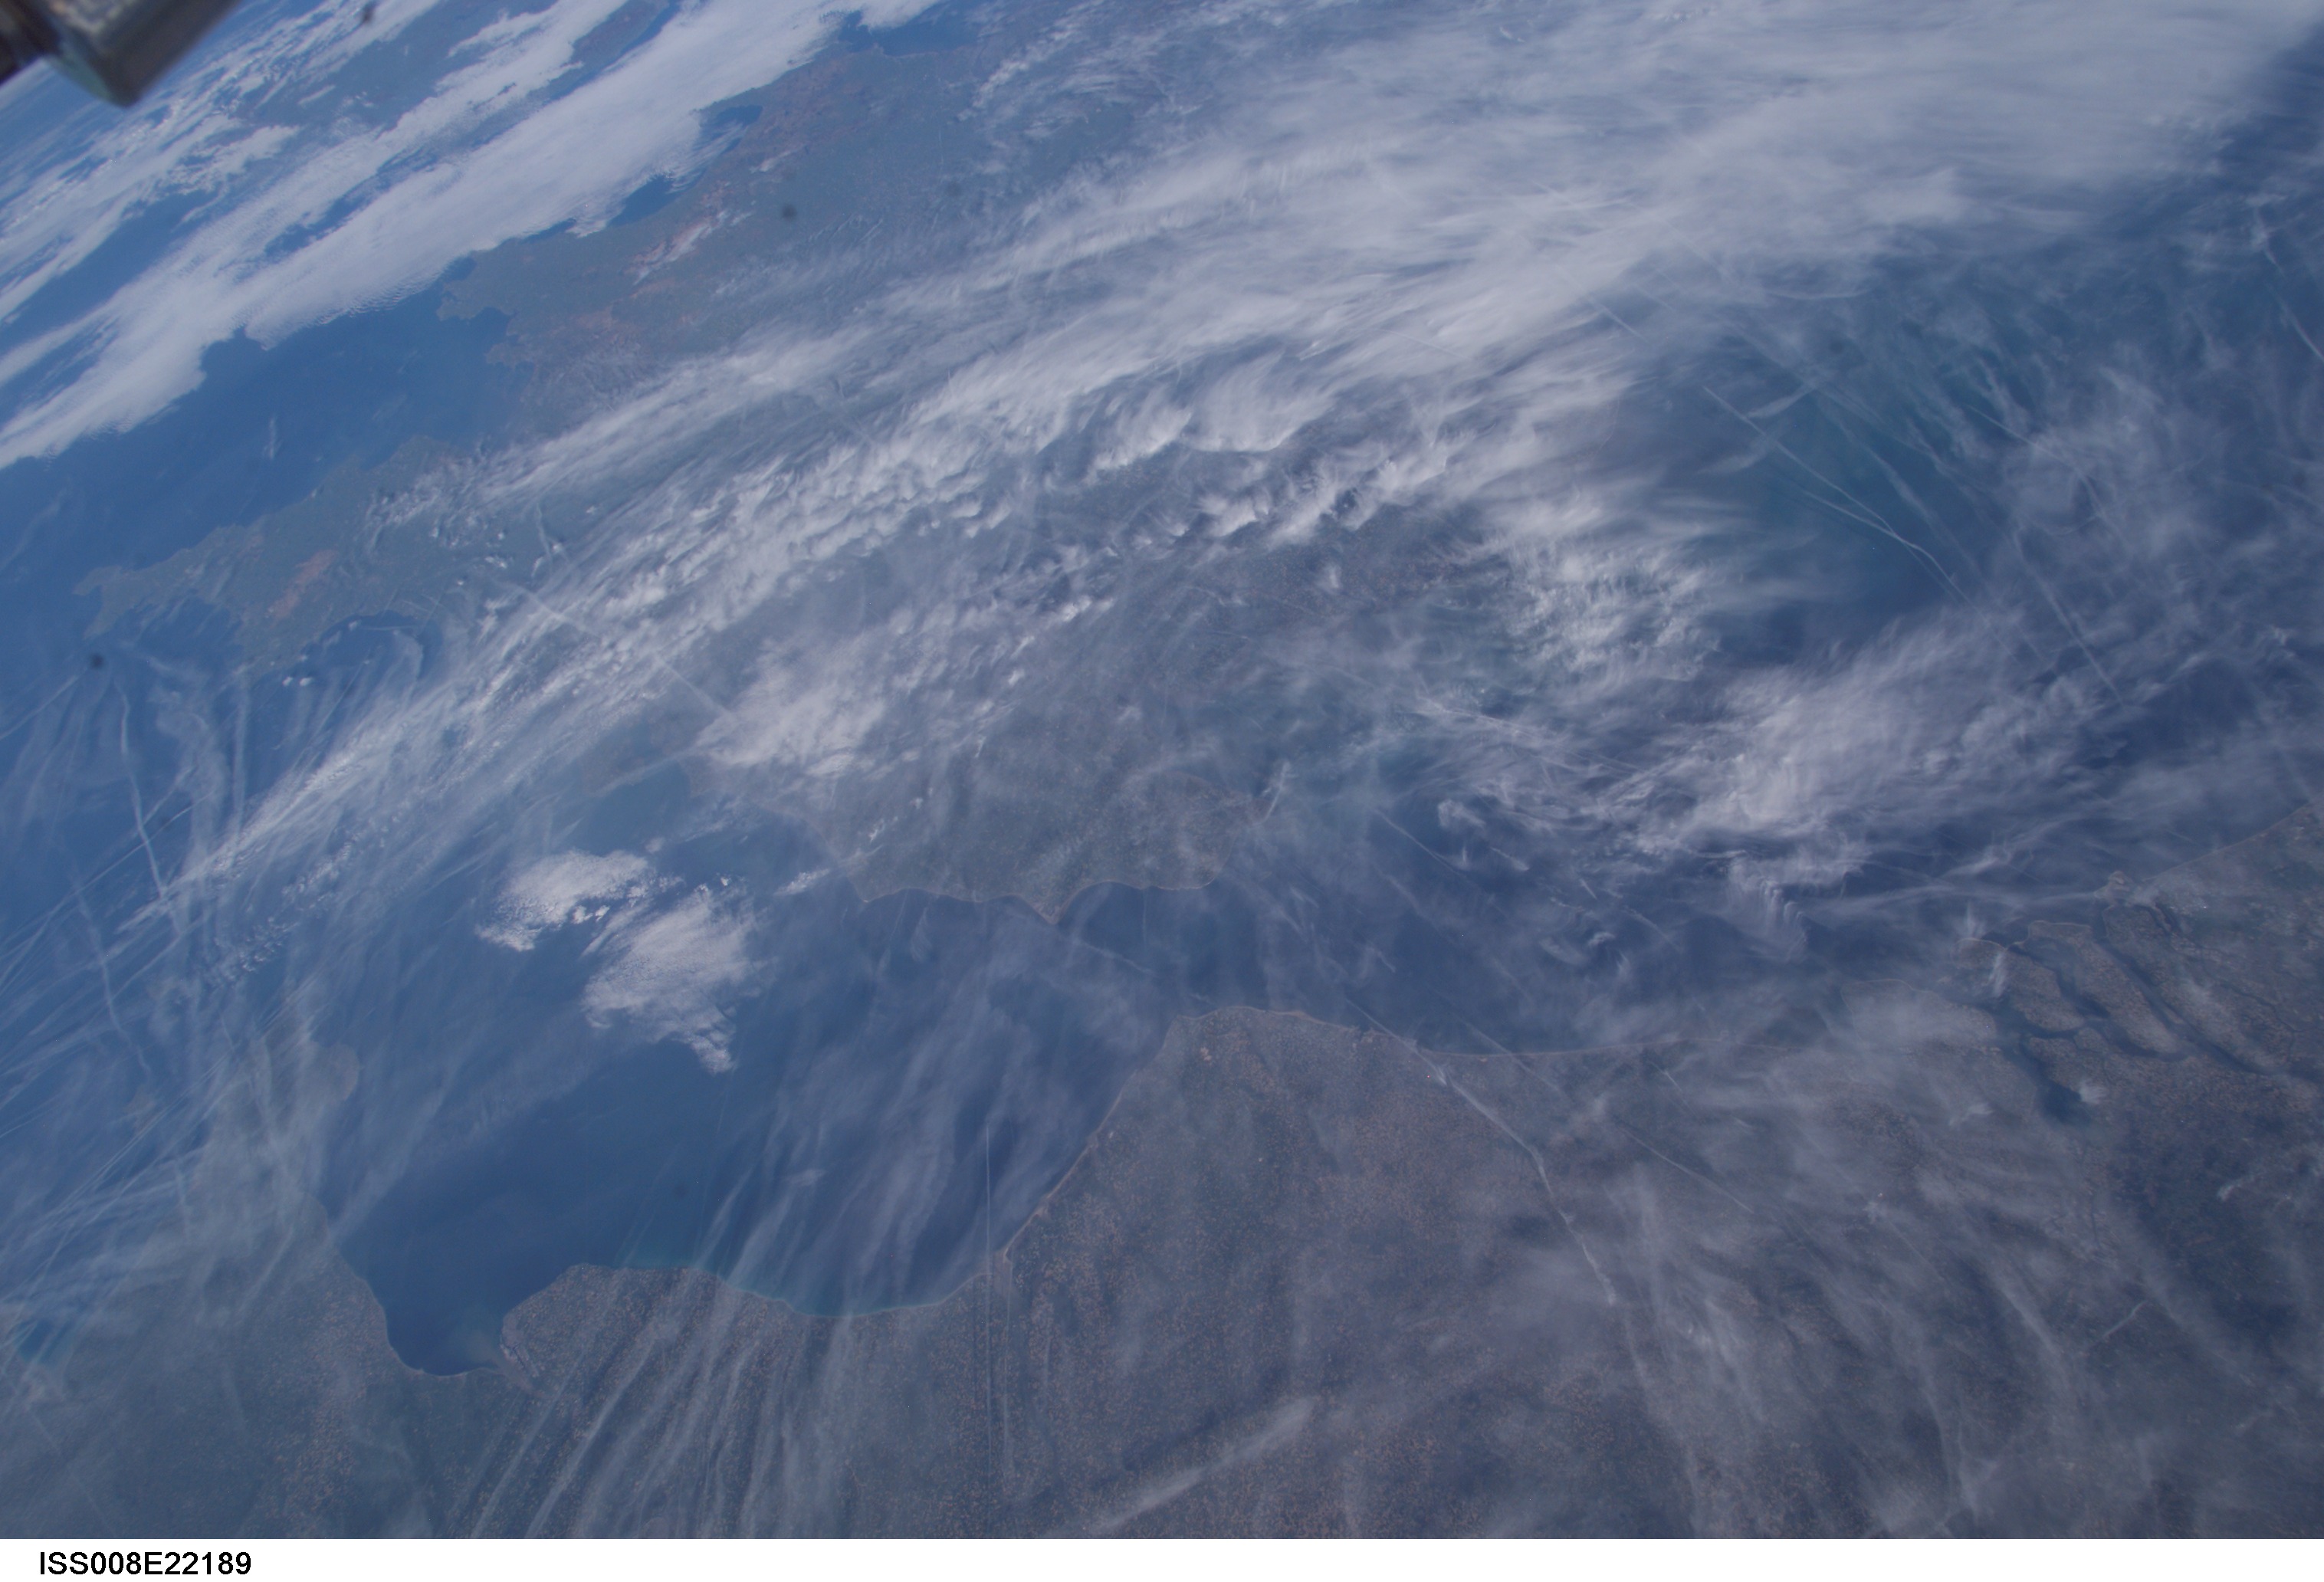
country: UK-ENGLAND
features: PAN-SOUTHERN ENGLAND, ENGLISH CHANNEL
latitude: 52.0
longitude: 1.0
